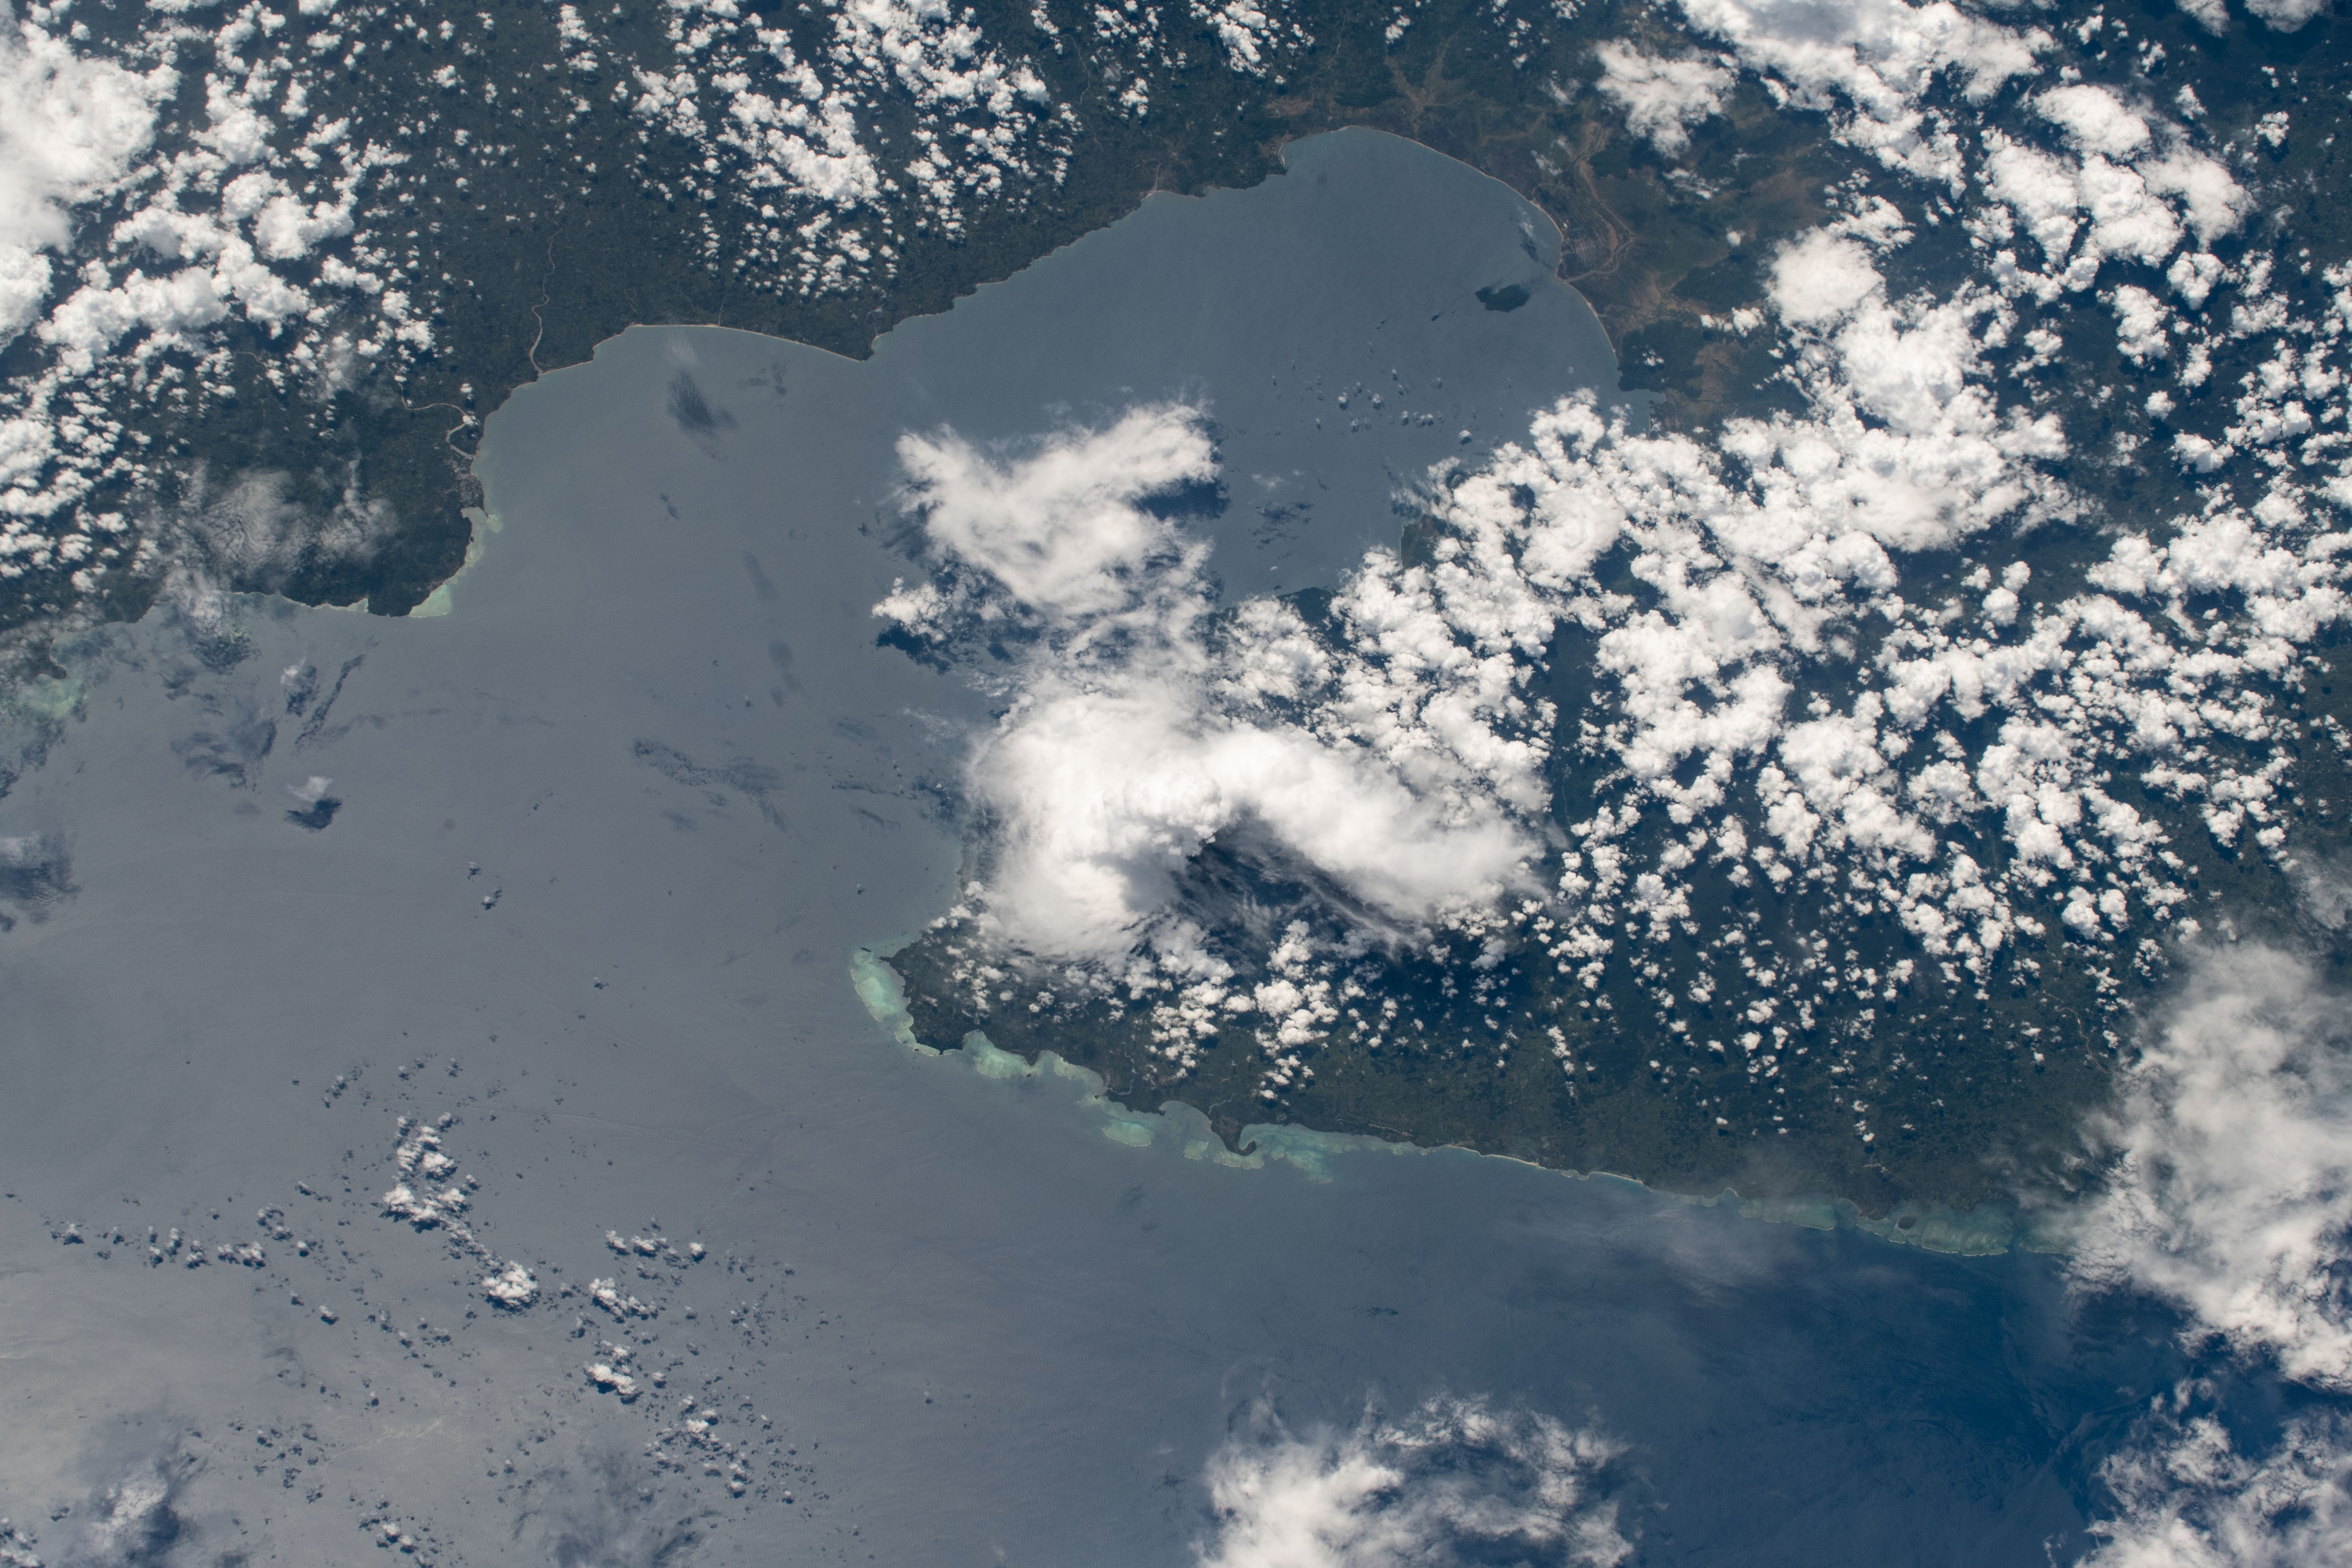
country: MADAGASCAR
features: HELODRANO ANTONGILA BAY, MASOLOA NATIONAL PARK
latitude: -15.7
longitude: 50.0
